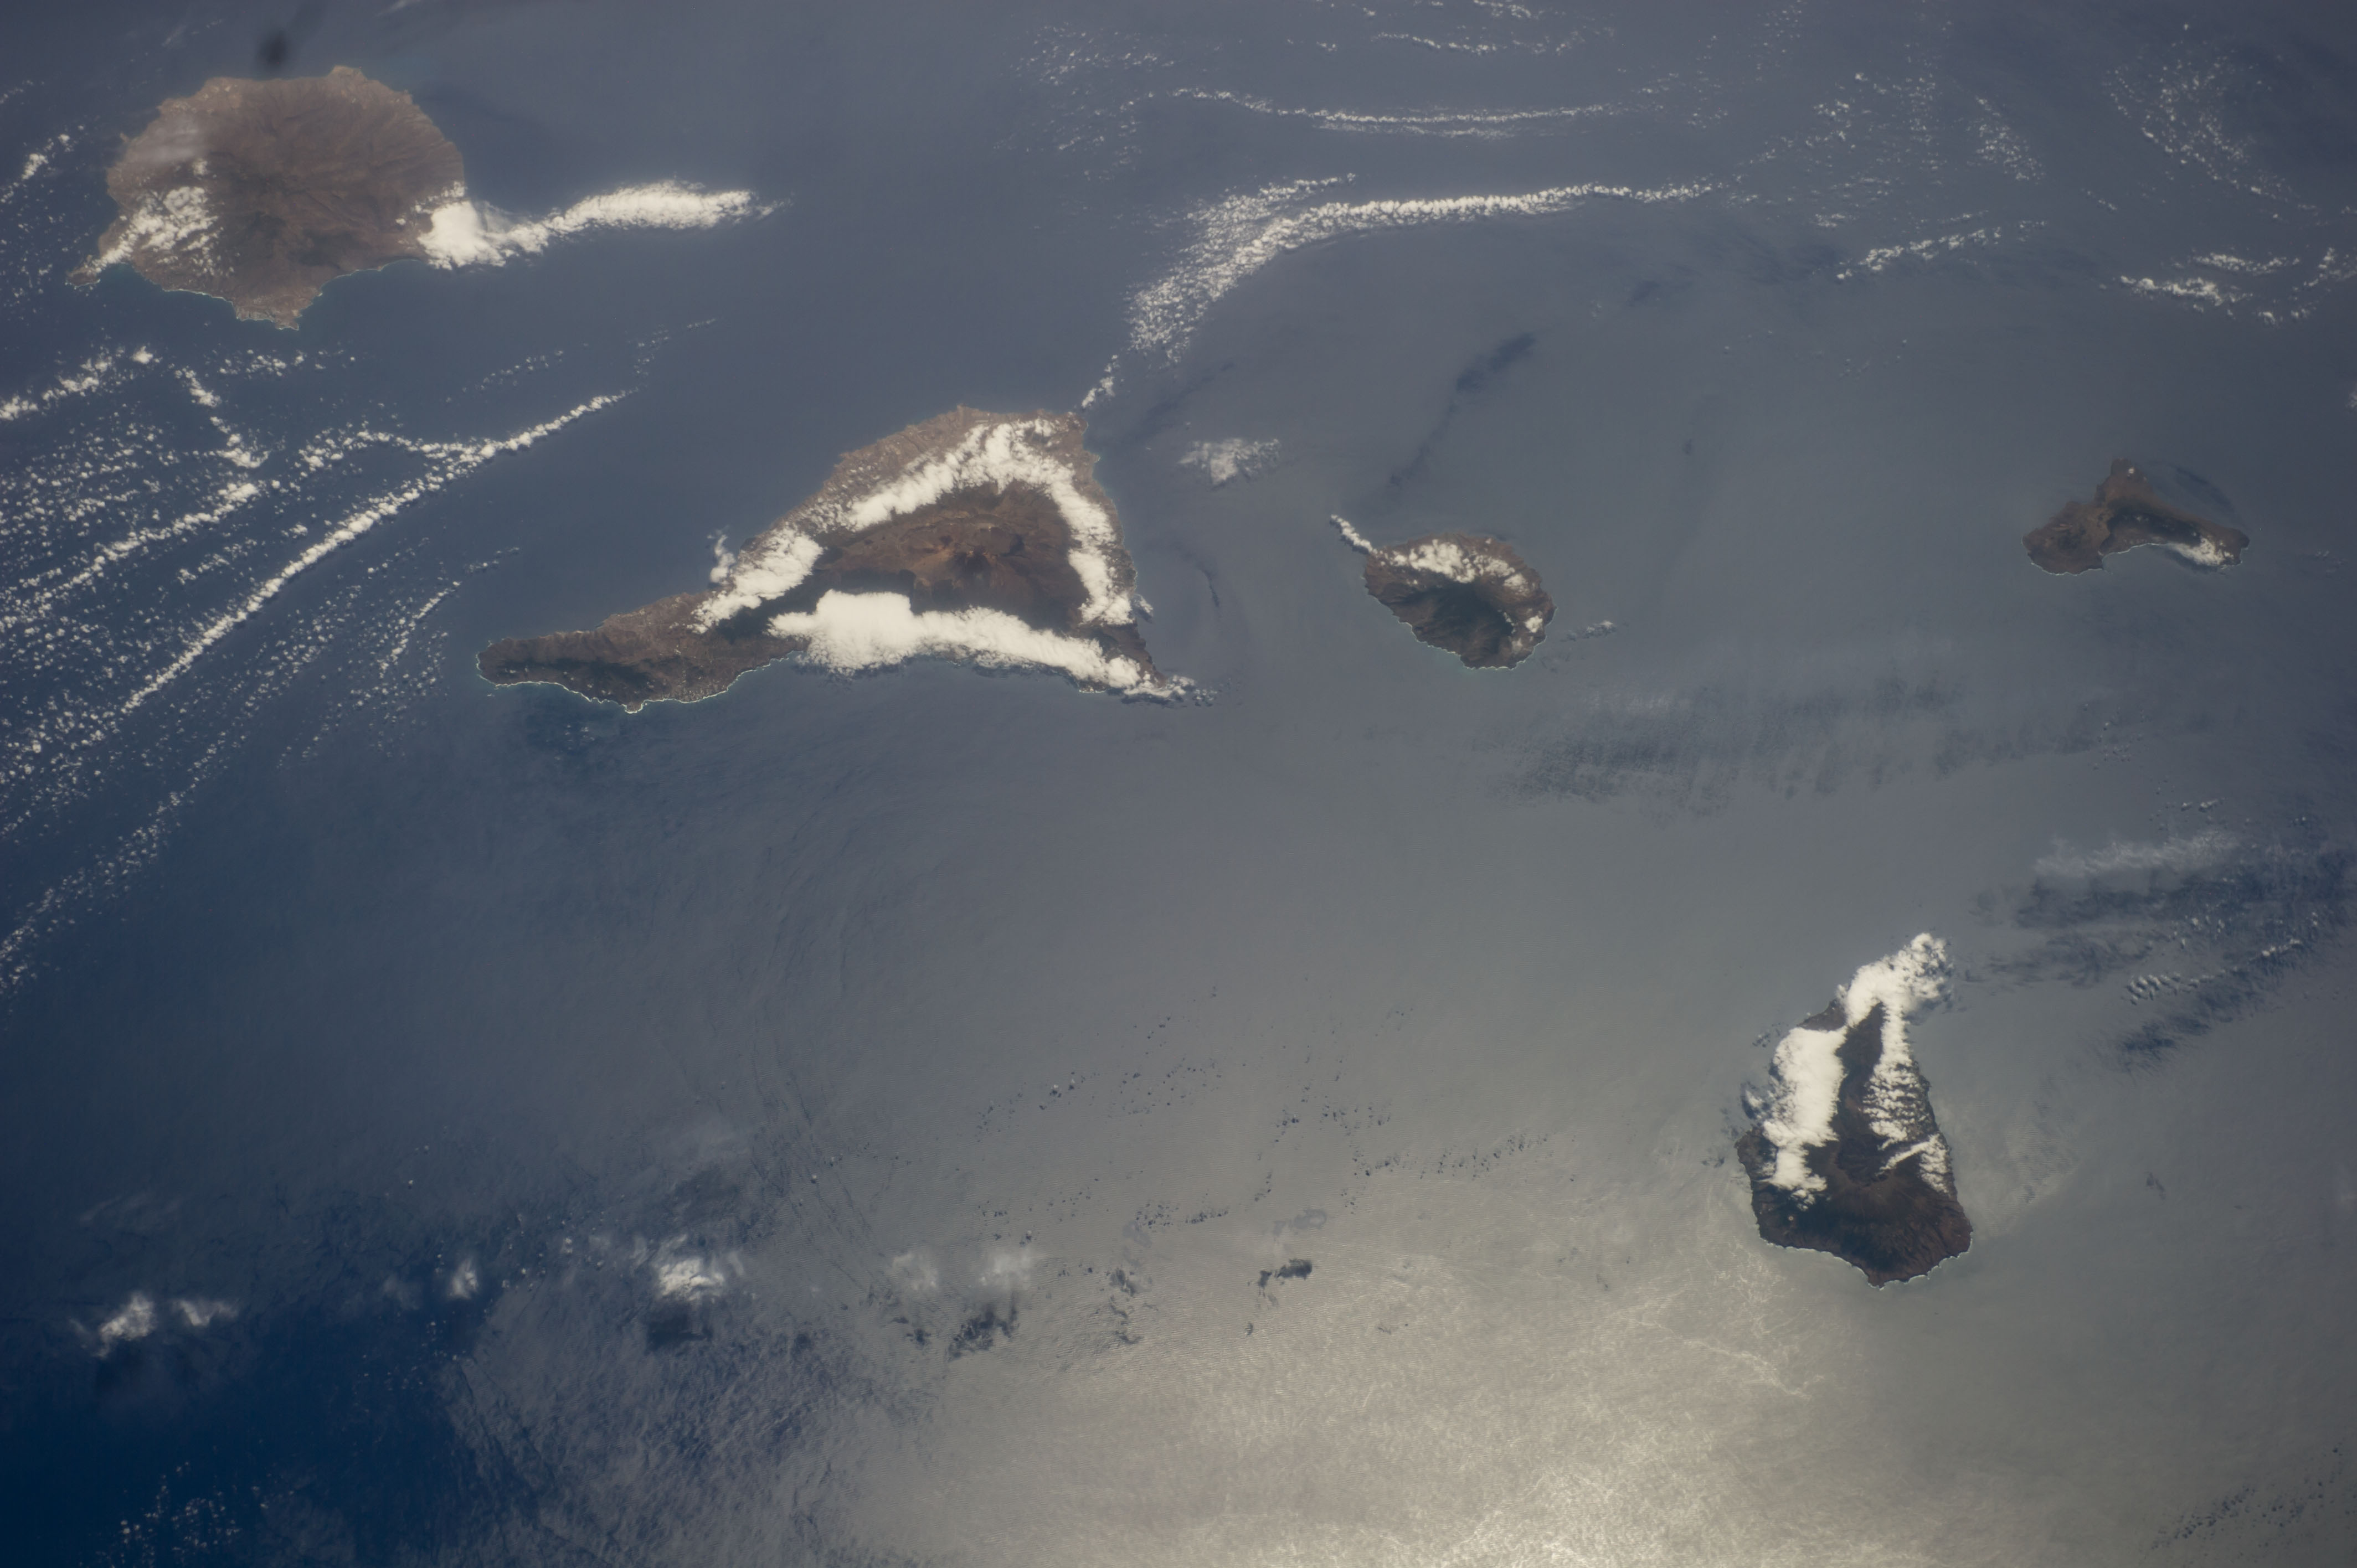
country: CANARY ISLANDS
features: GRAN CANARIA, PALMA I., ATLANTIC O.
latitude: 28.5
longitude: -17.0
